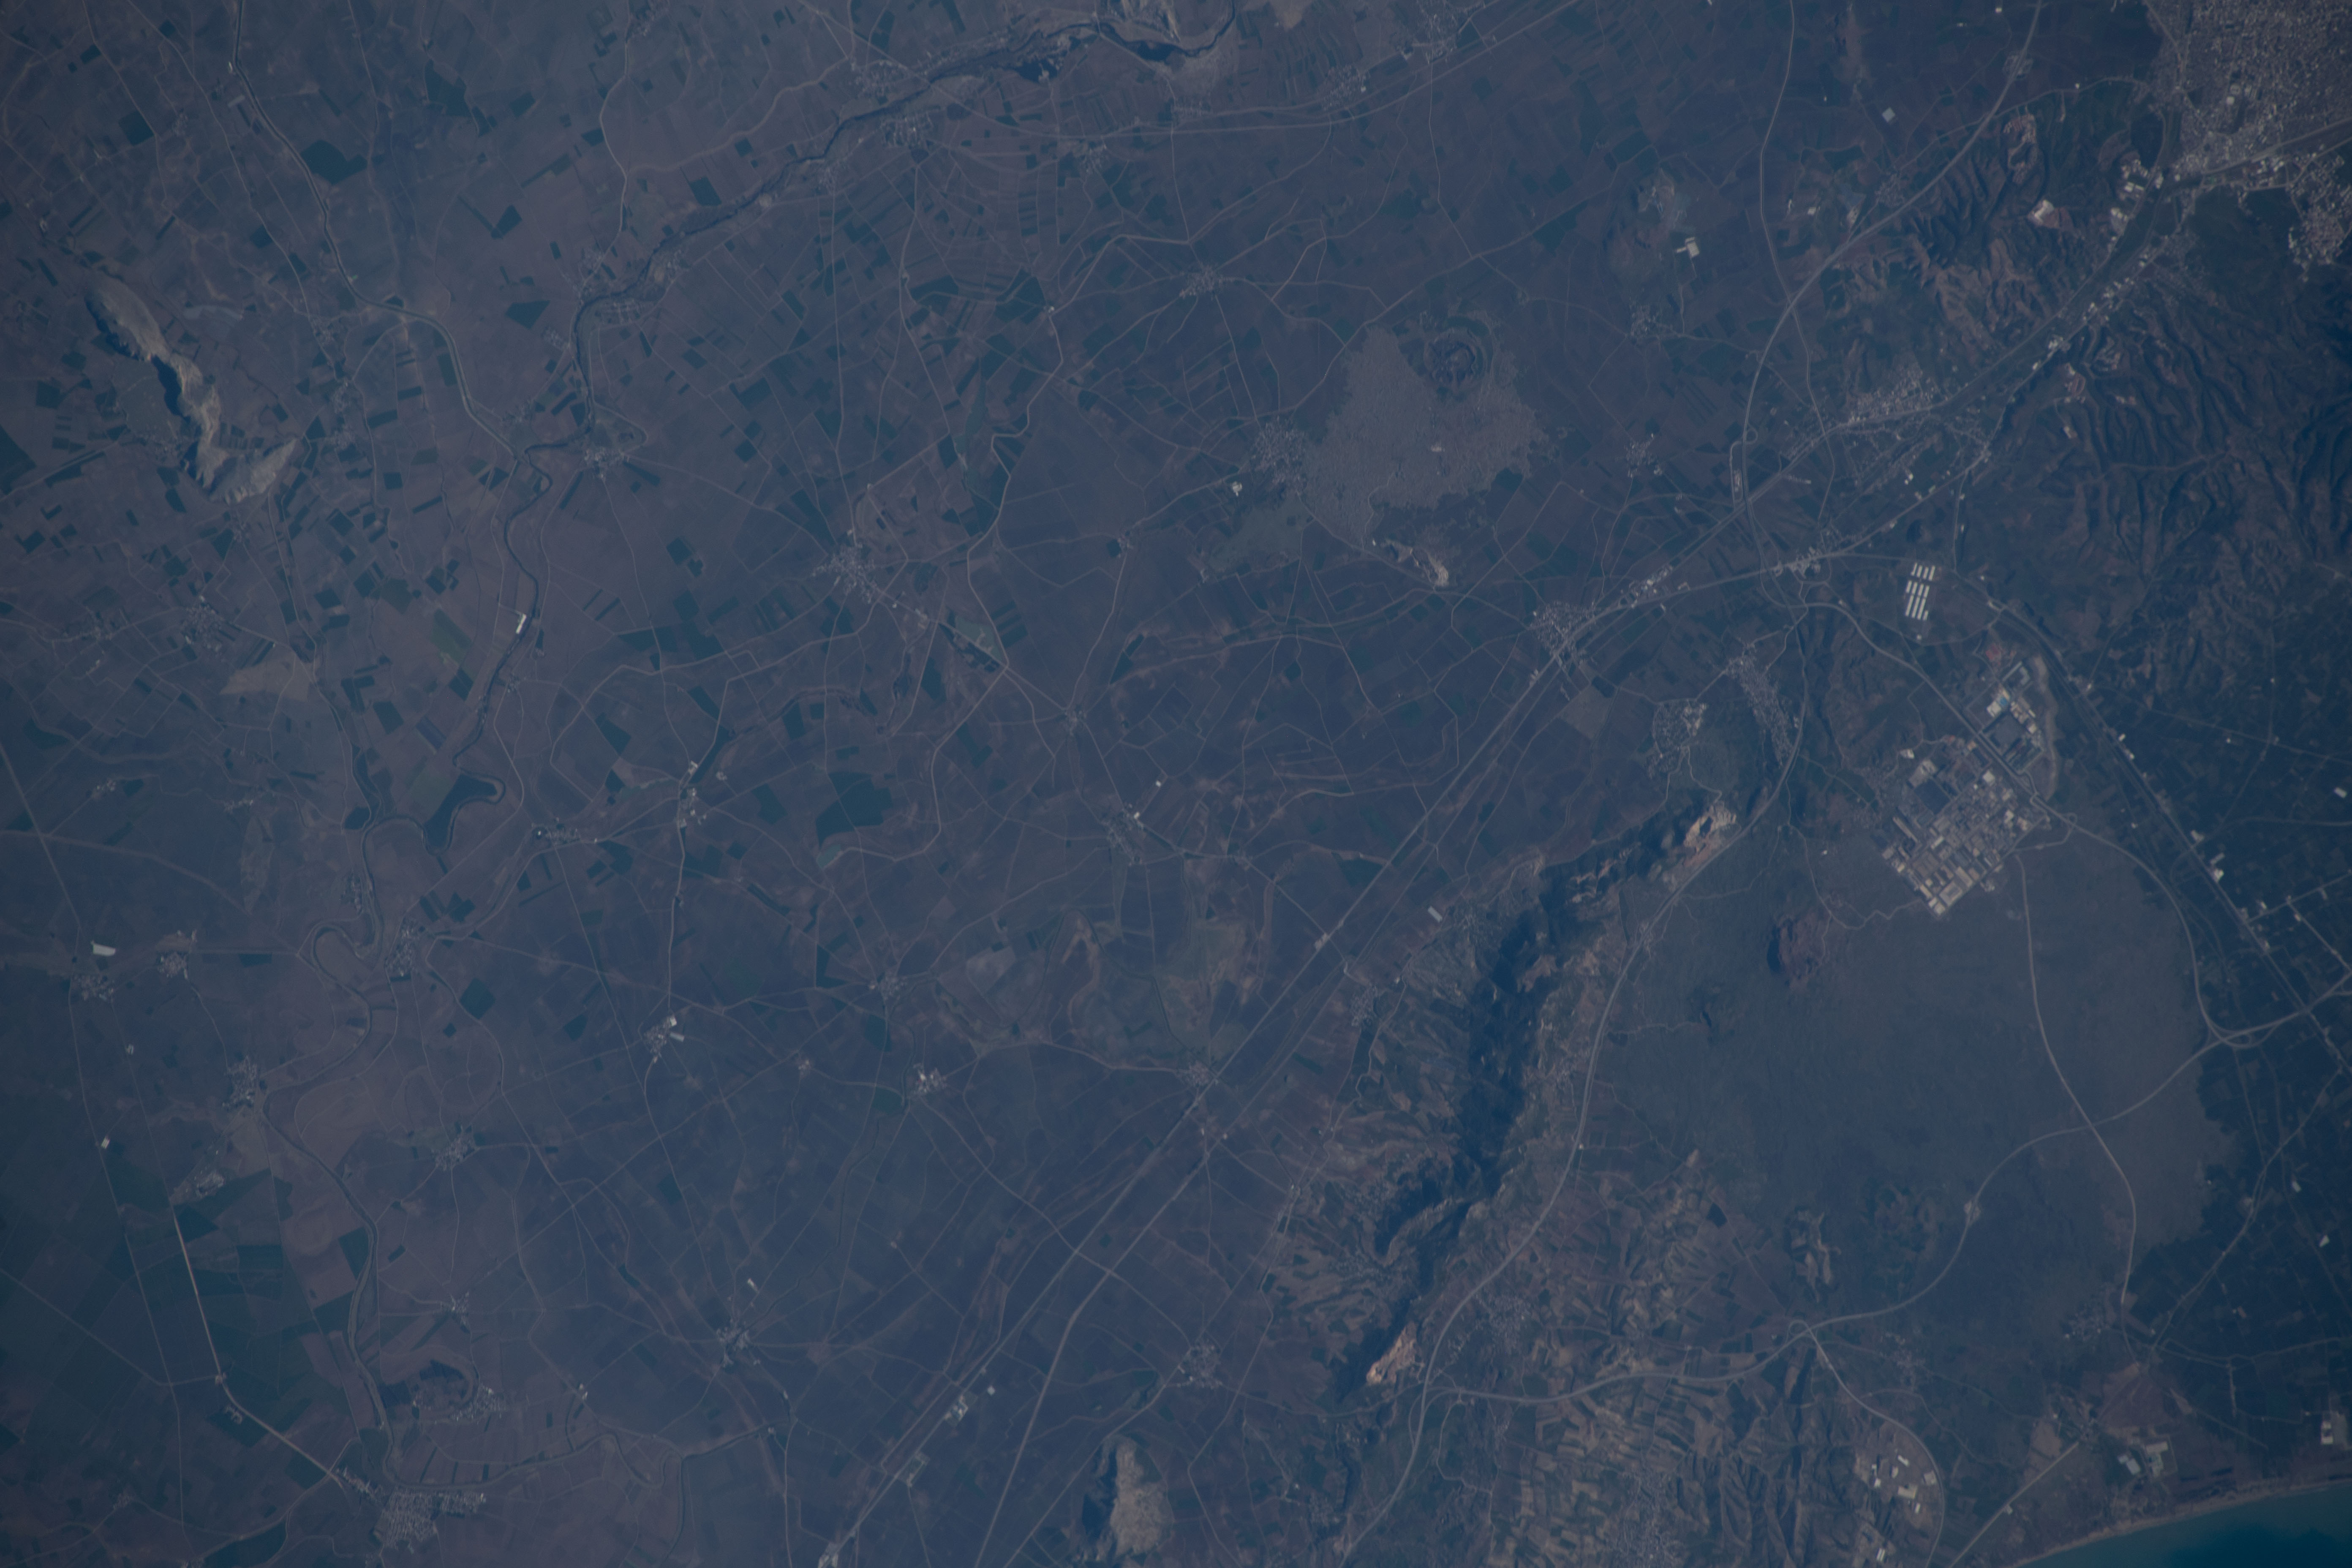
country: TURKEY
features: OSMANIYE, EKINYAZI, CEYHAN RIVER
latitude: 37.1
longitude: 36.0
